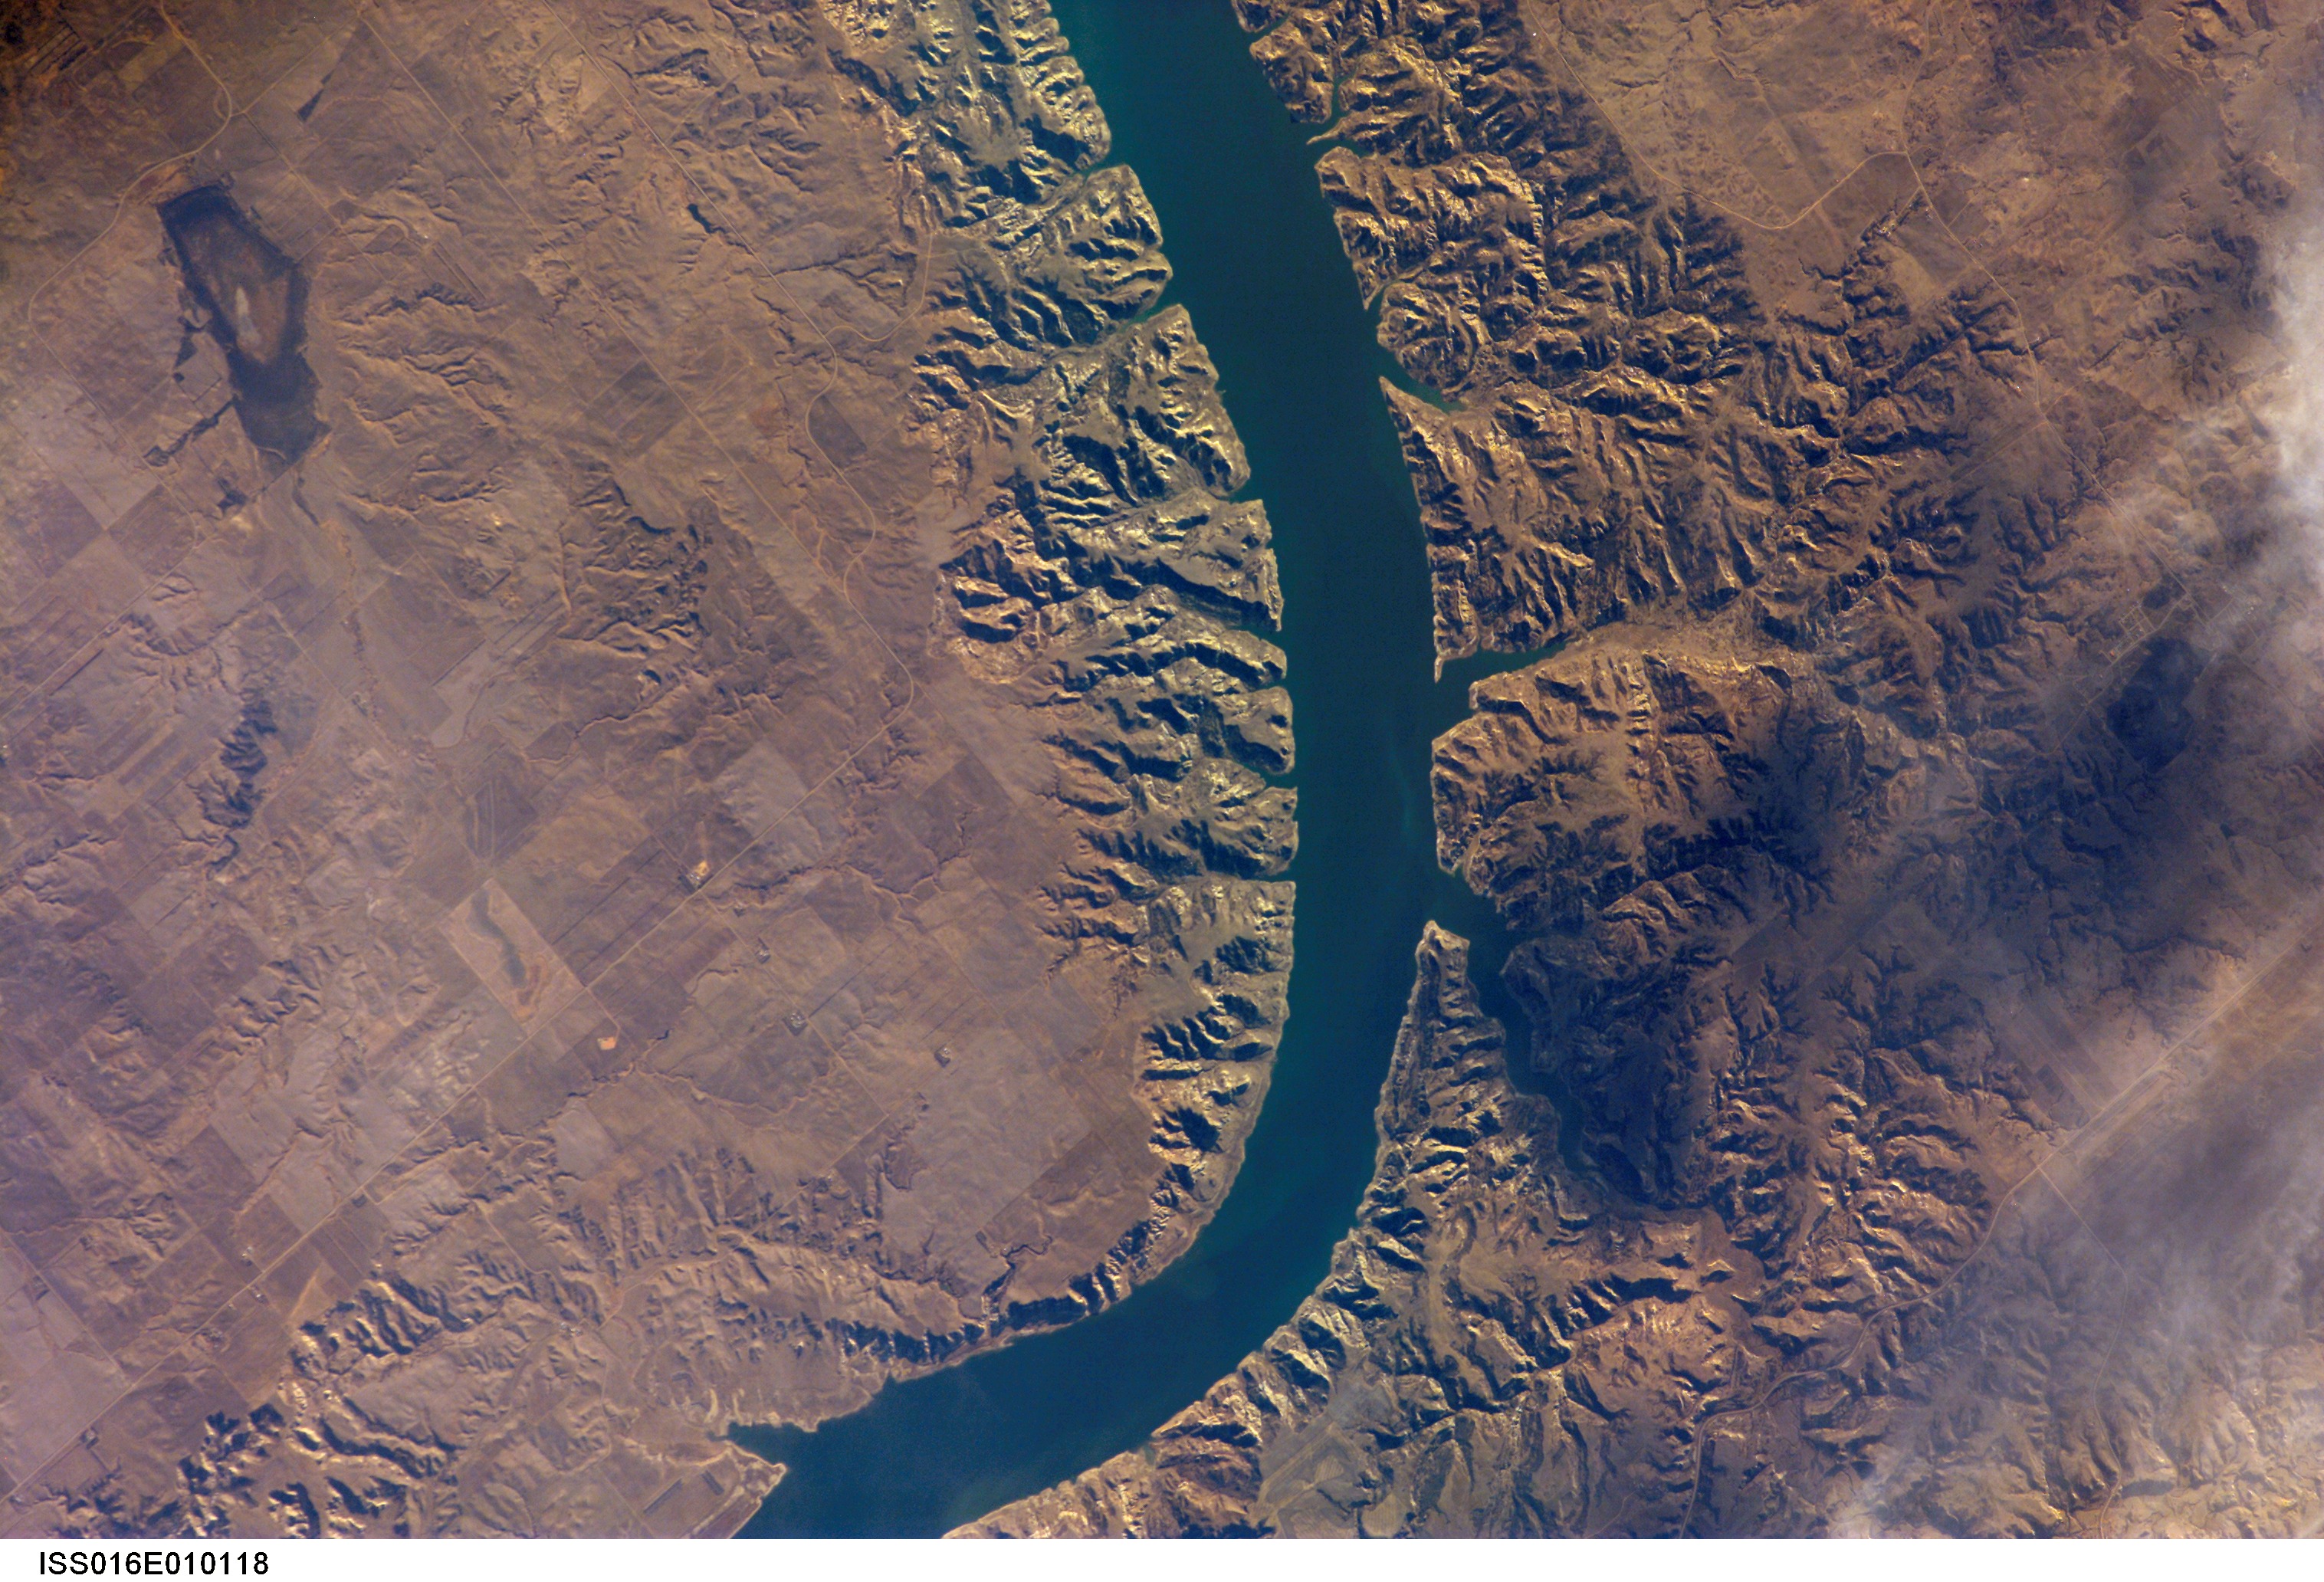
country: USA-NORTH DAKOTA
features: L. SAKAKAWEA, MANDAREE AREA
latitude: 47.8
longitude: -102.6
